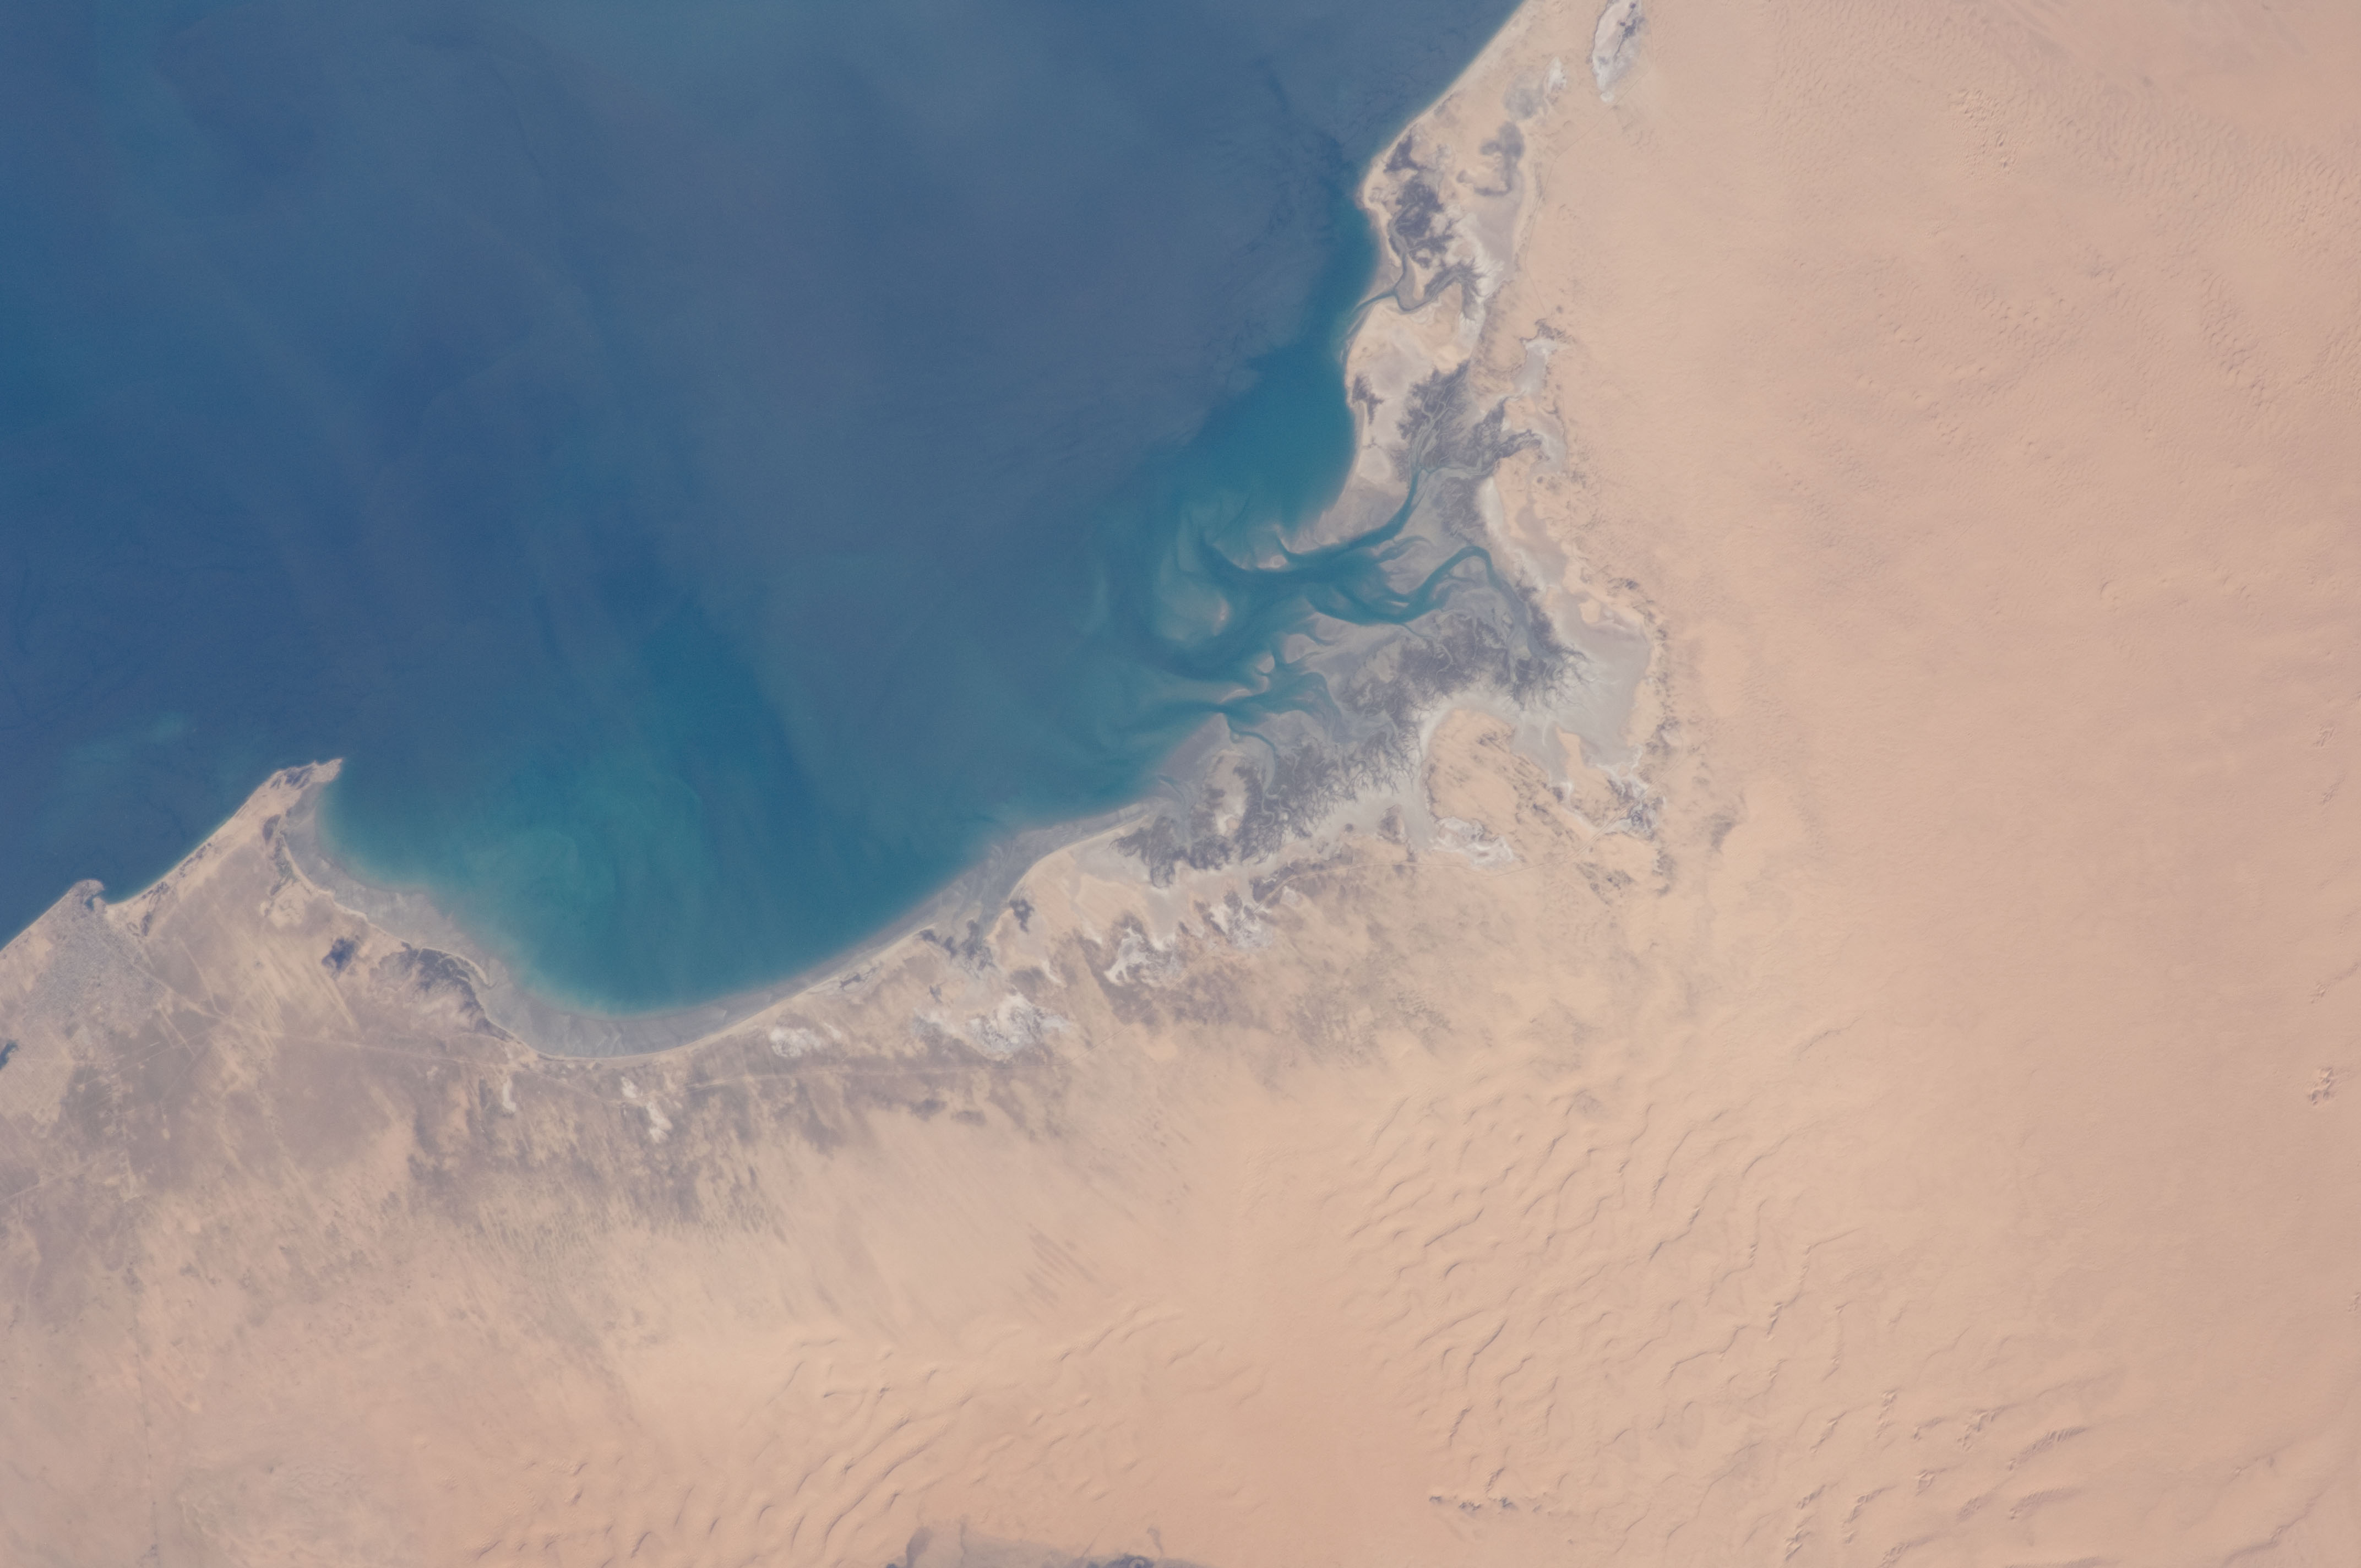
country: MEXICO
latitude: 31.6
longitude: -113.8
